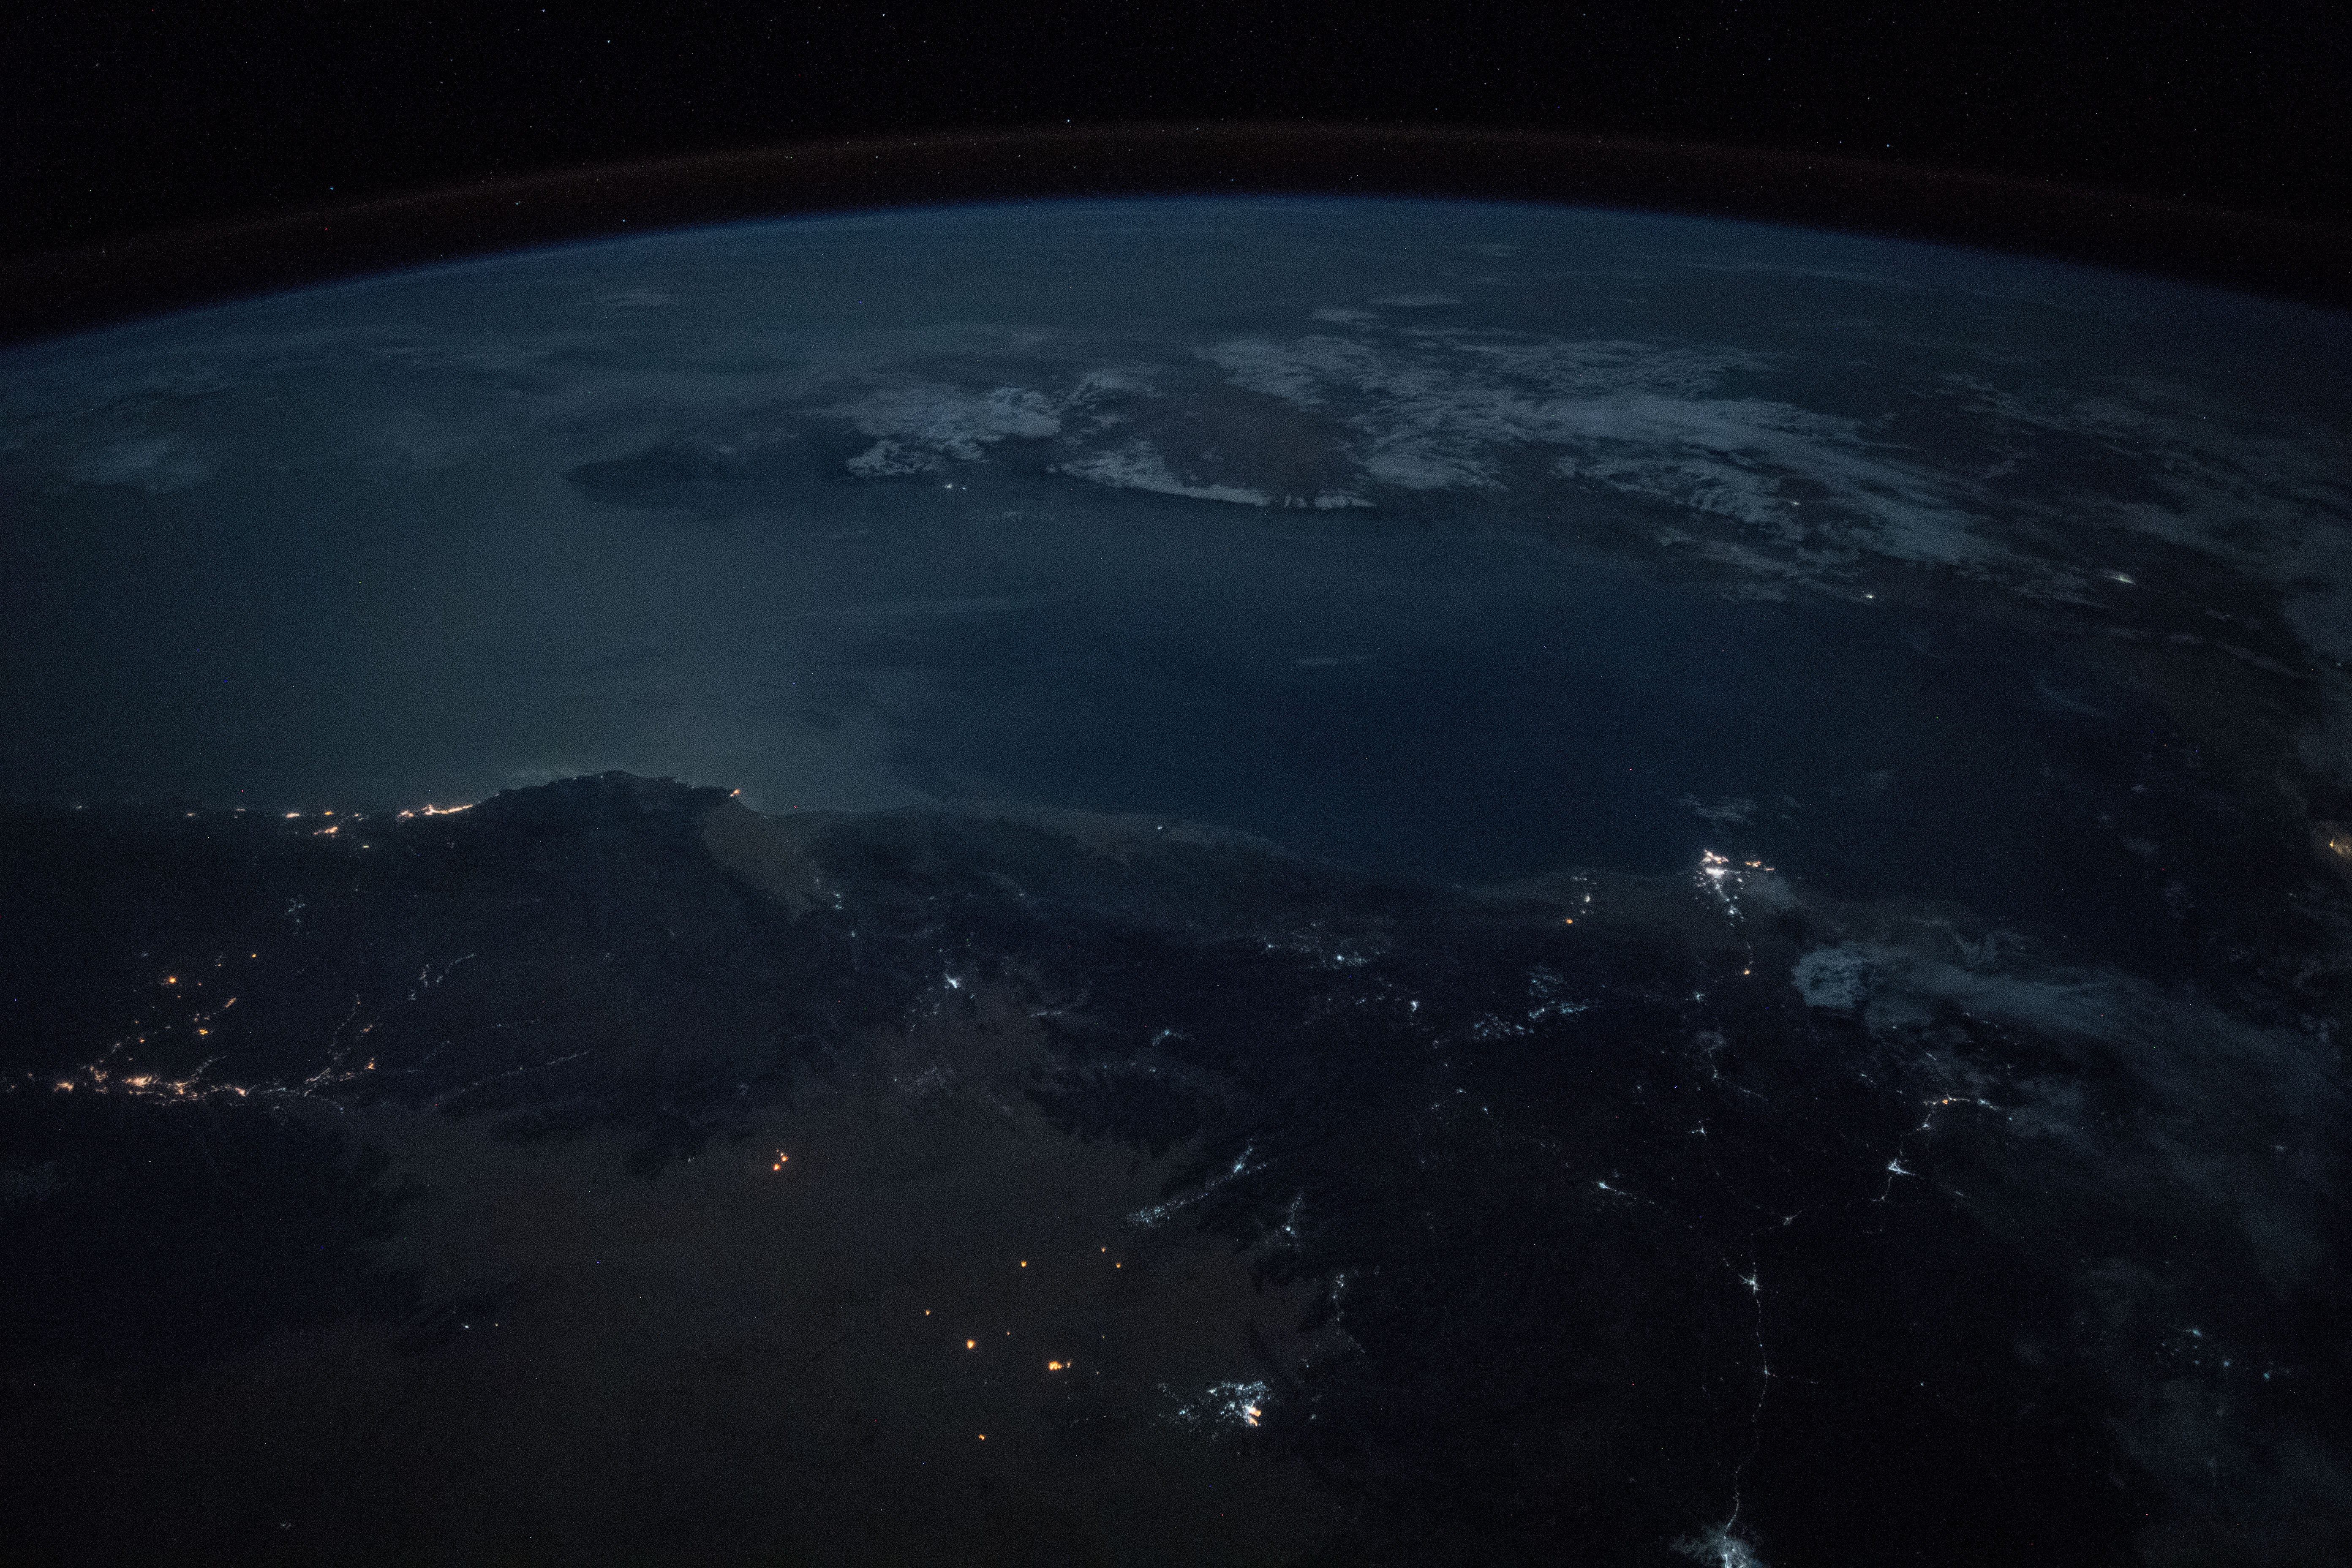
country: YEMEN
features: HADHRAMAUT MOUNTAINS, AL MUKALLA, OGO MOUNTAINS, NIGHT, EARTH LIMB
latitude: 13.4
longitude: 47.2
